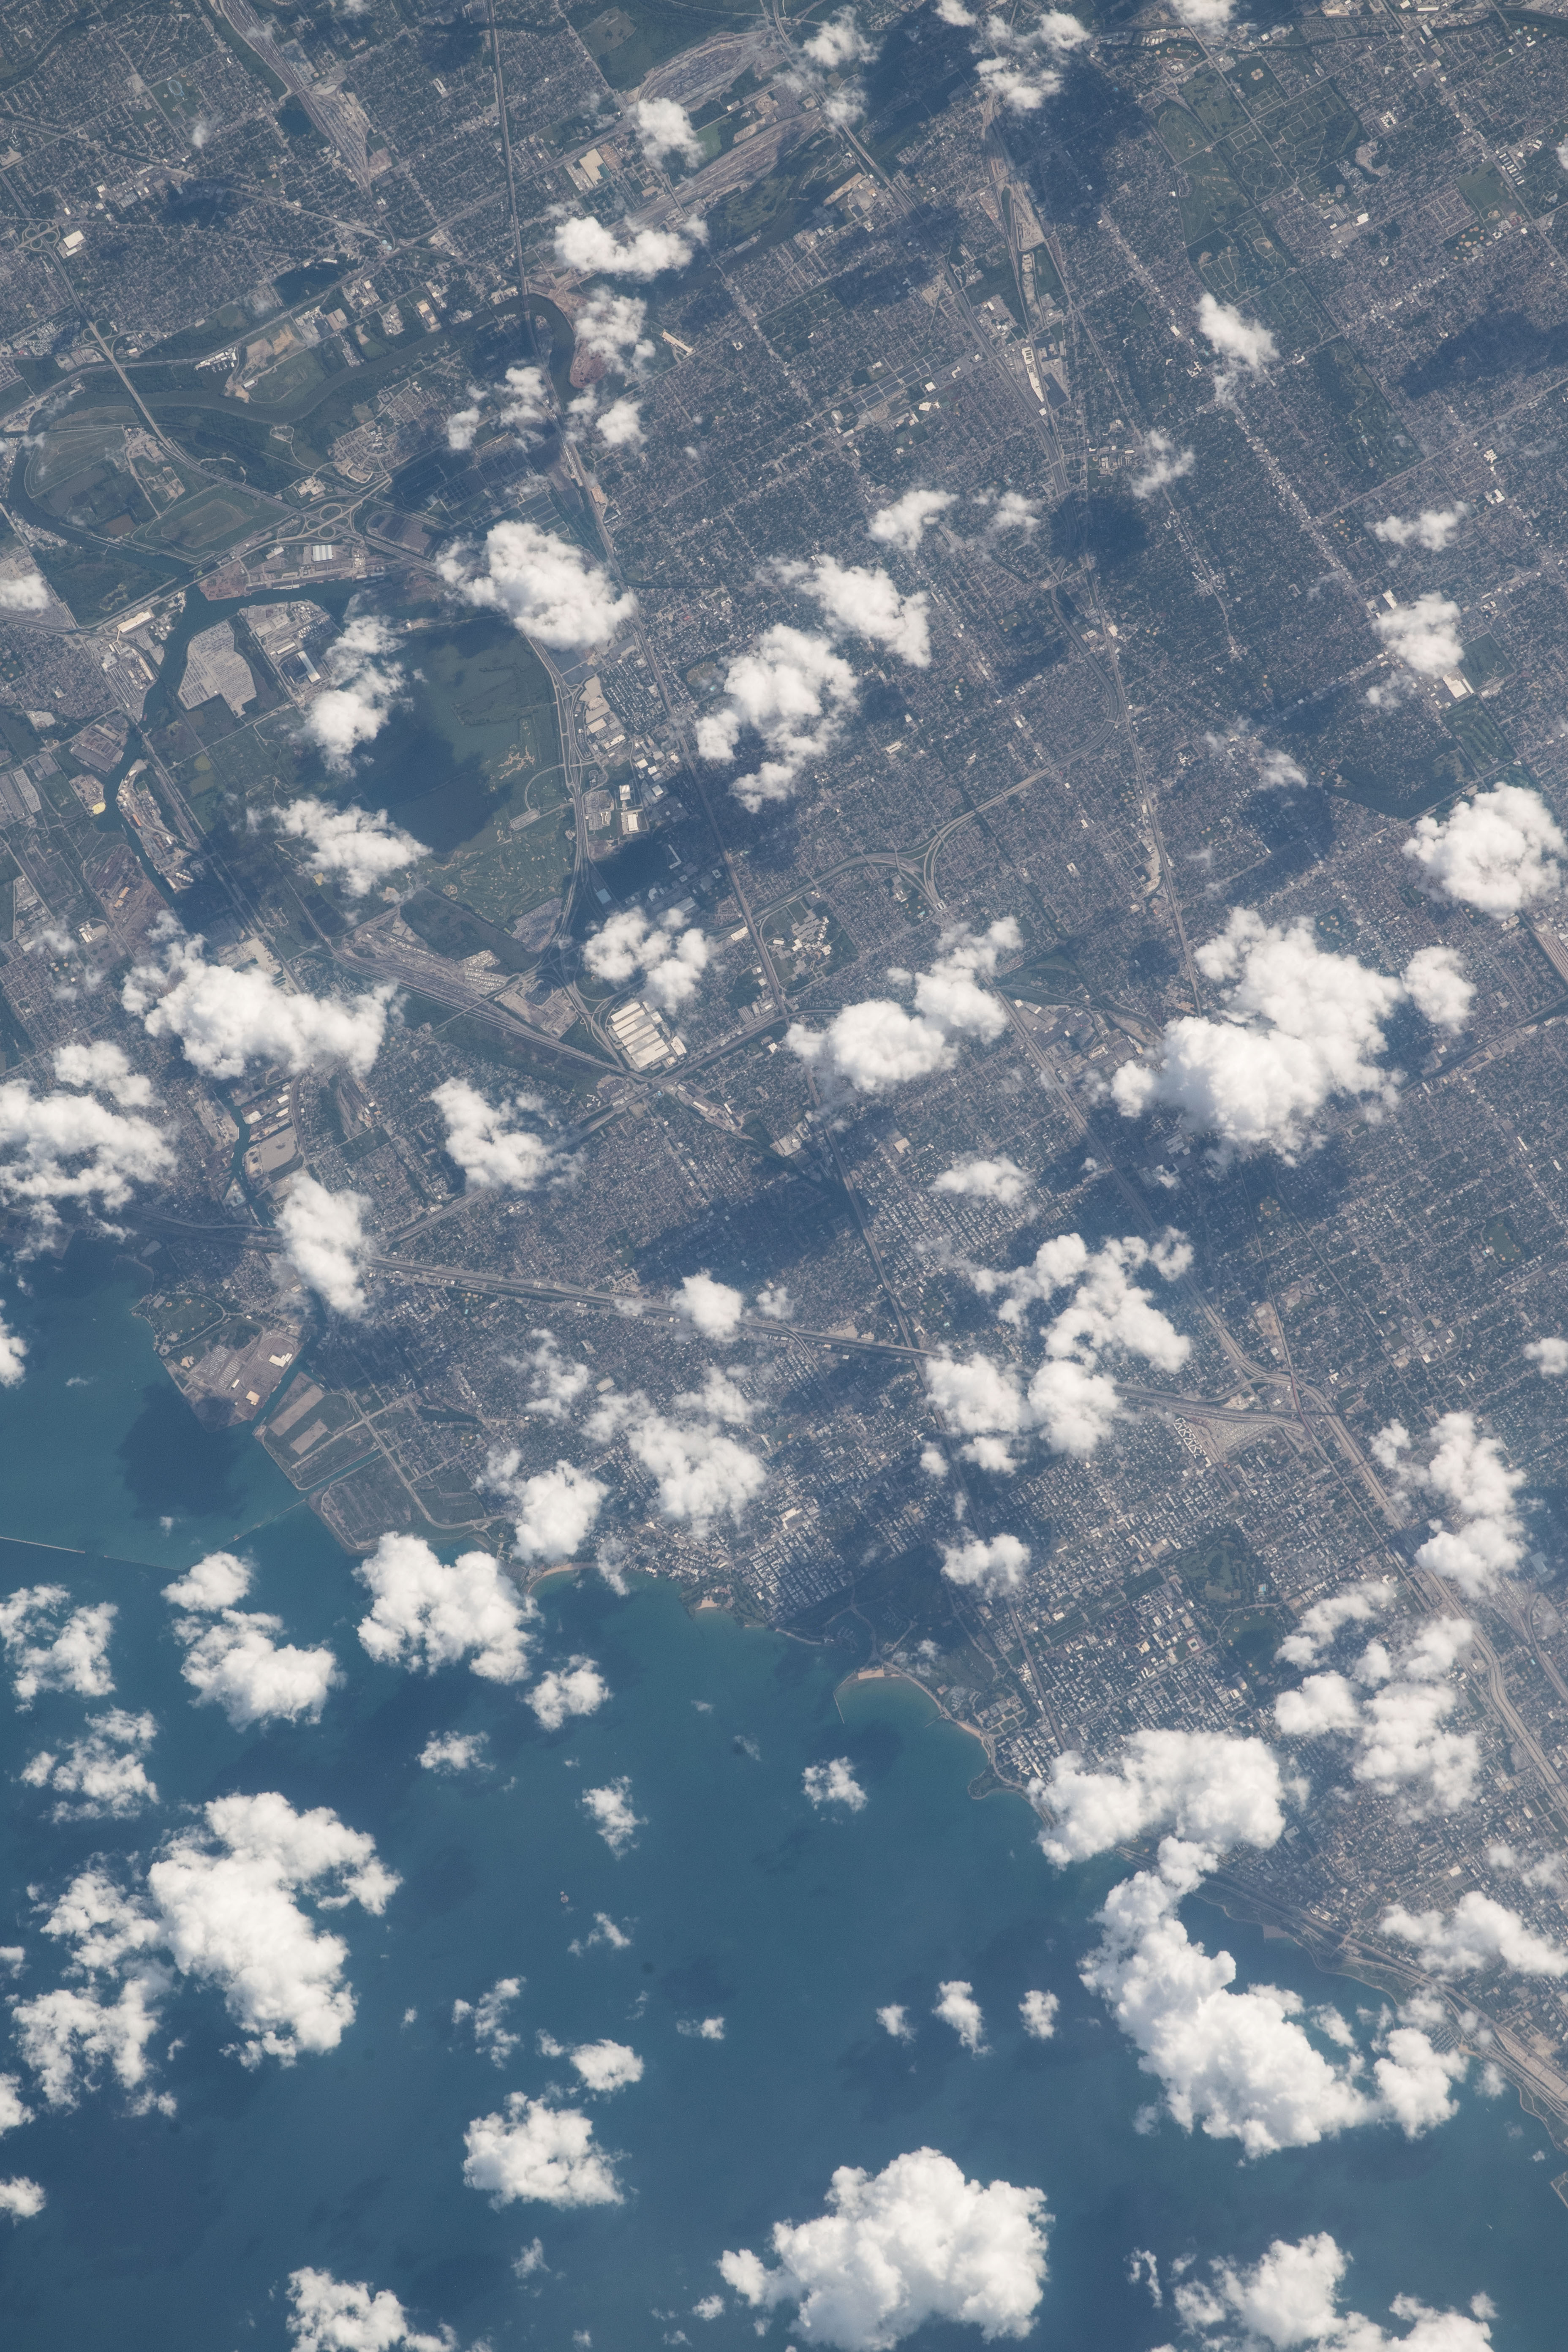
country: USA-ILLINOIS
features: LAKE MICHIGAN, CHICAGO, CALUMET RIVER
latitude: 41.7
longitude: -87.6
